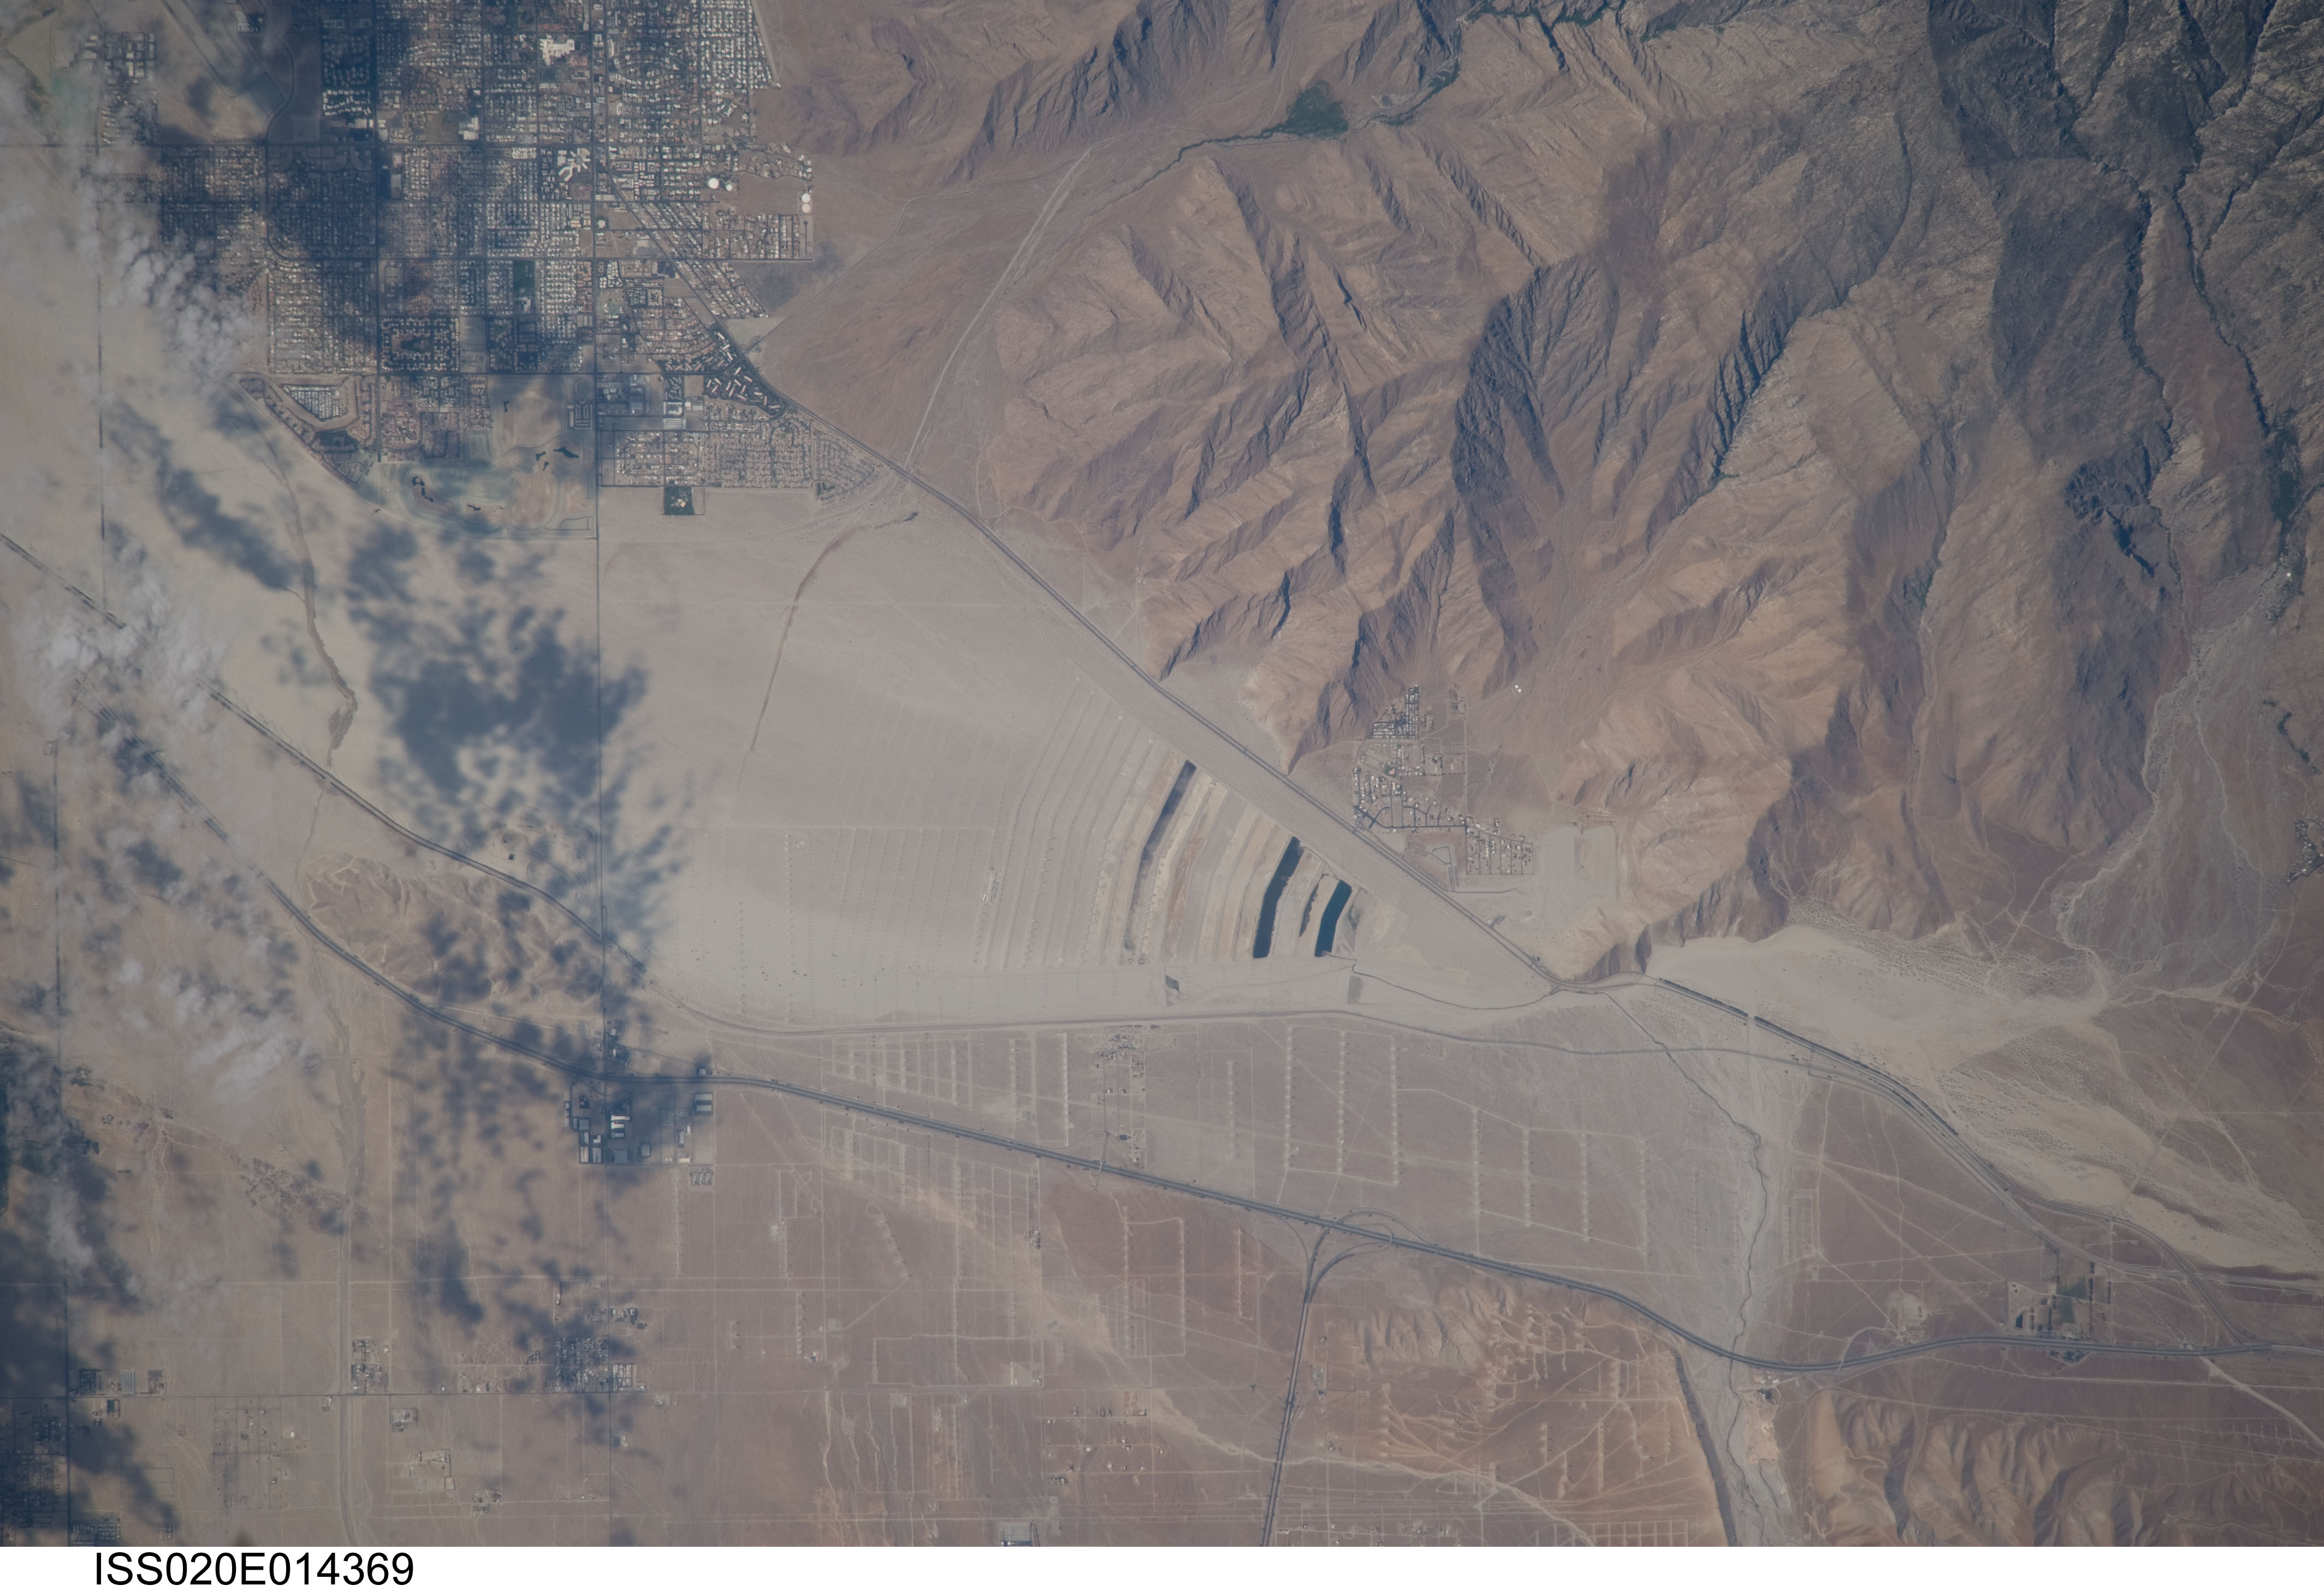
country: USA-CALIFORNIA
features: WHITEWATER RIVER RES. (DRY), NW. PALM SPRINGS, DES., HILLS
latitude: 33.9
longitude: -116.6
